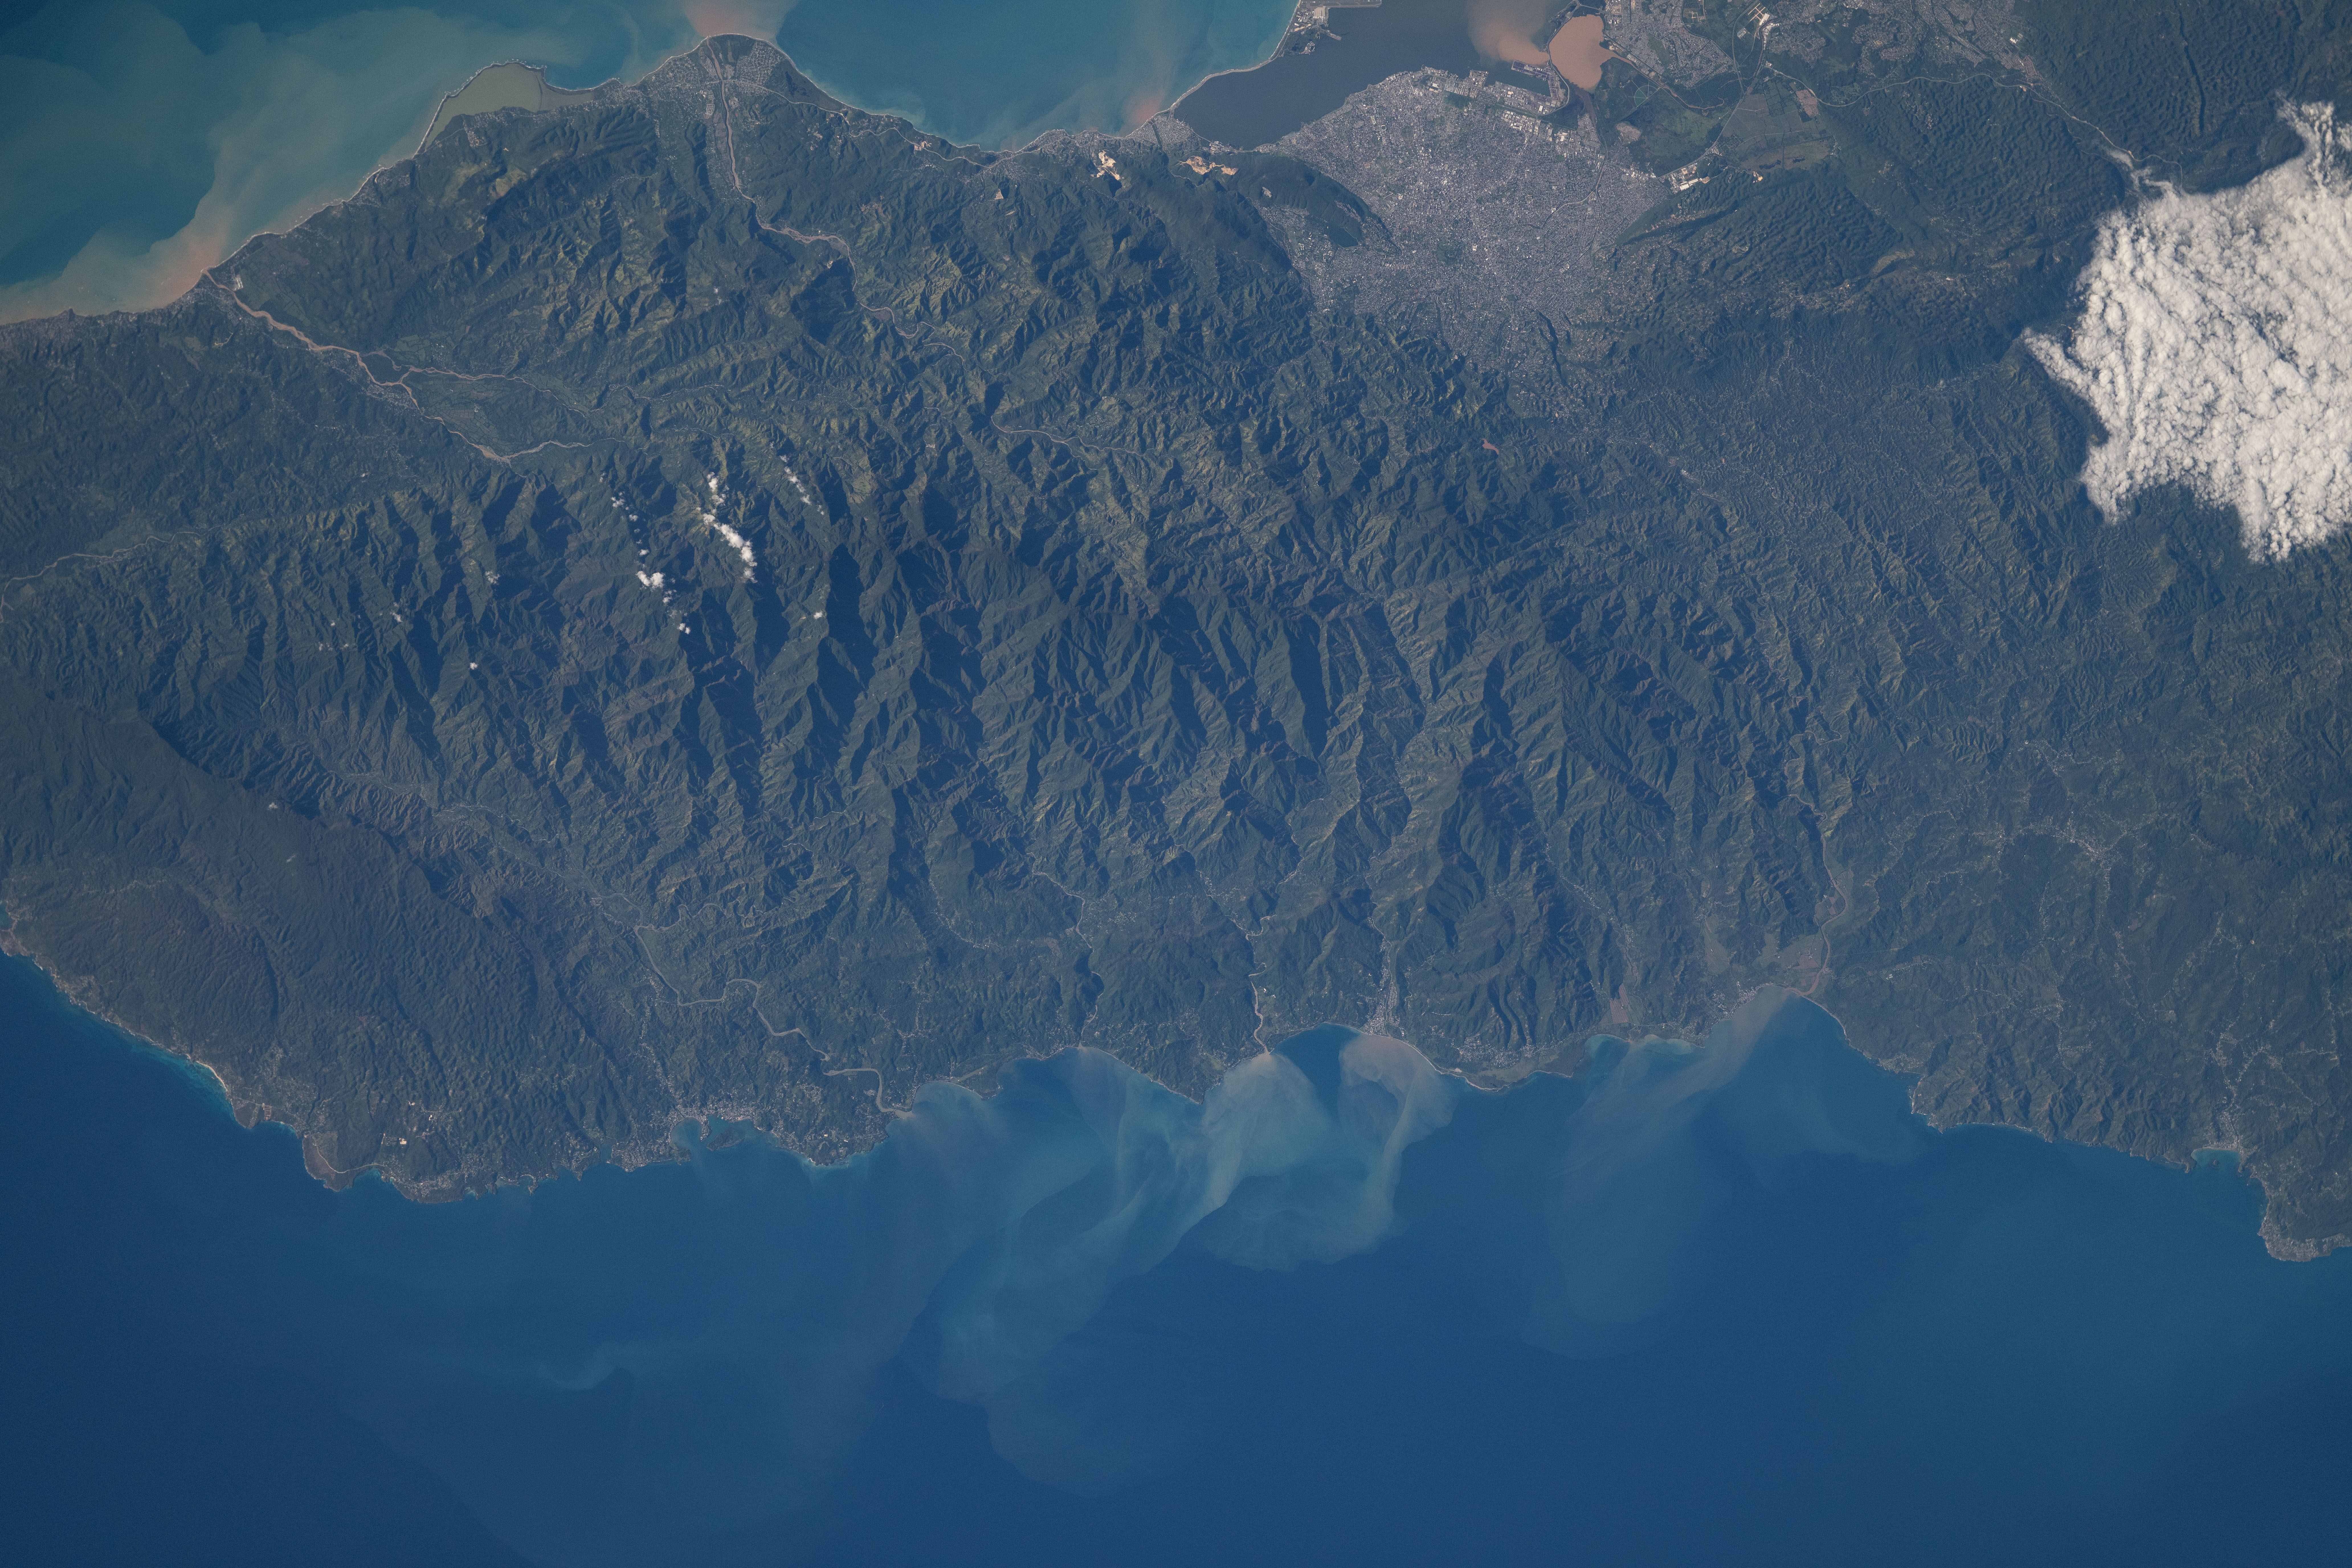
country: JAMAICA
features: MORANT BAY, SEAFORTH, YALLAHS, HARBOUR VIEW, LONG BAY, BOSTON BAY, FAIRY HILL, PORT ANTONIO, HOPE BAY, BUFF BAY, ANNOTTO BAY, STONY HILL, KINGSTON, ROCK HALL, CARIBBEAN SEA, CENTRAL JAMAICA, EASTERN JAMAICA
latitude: 18.1
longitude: -76.6
